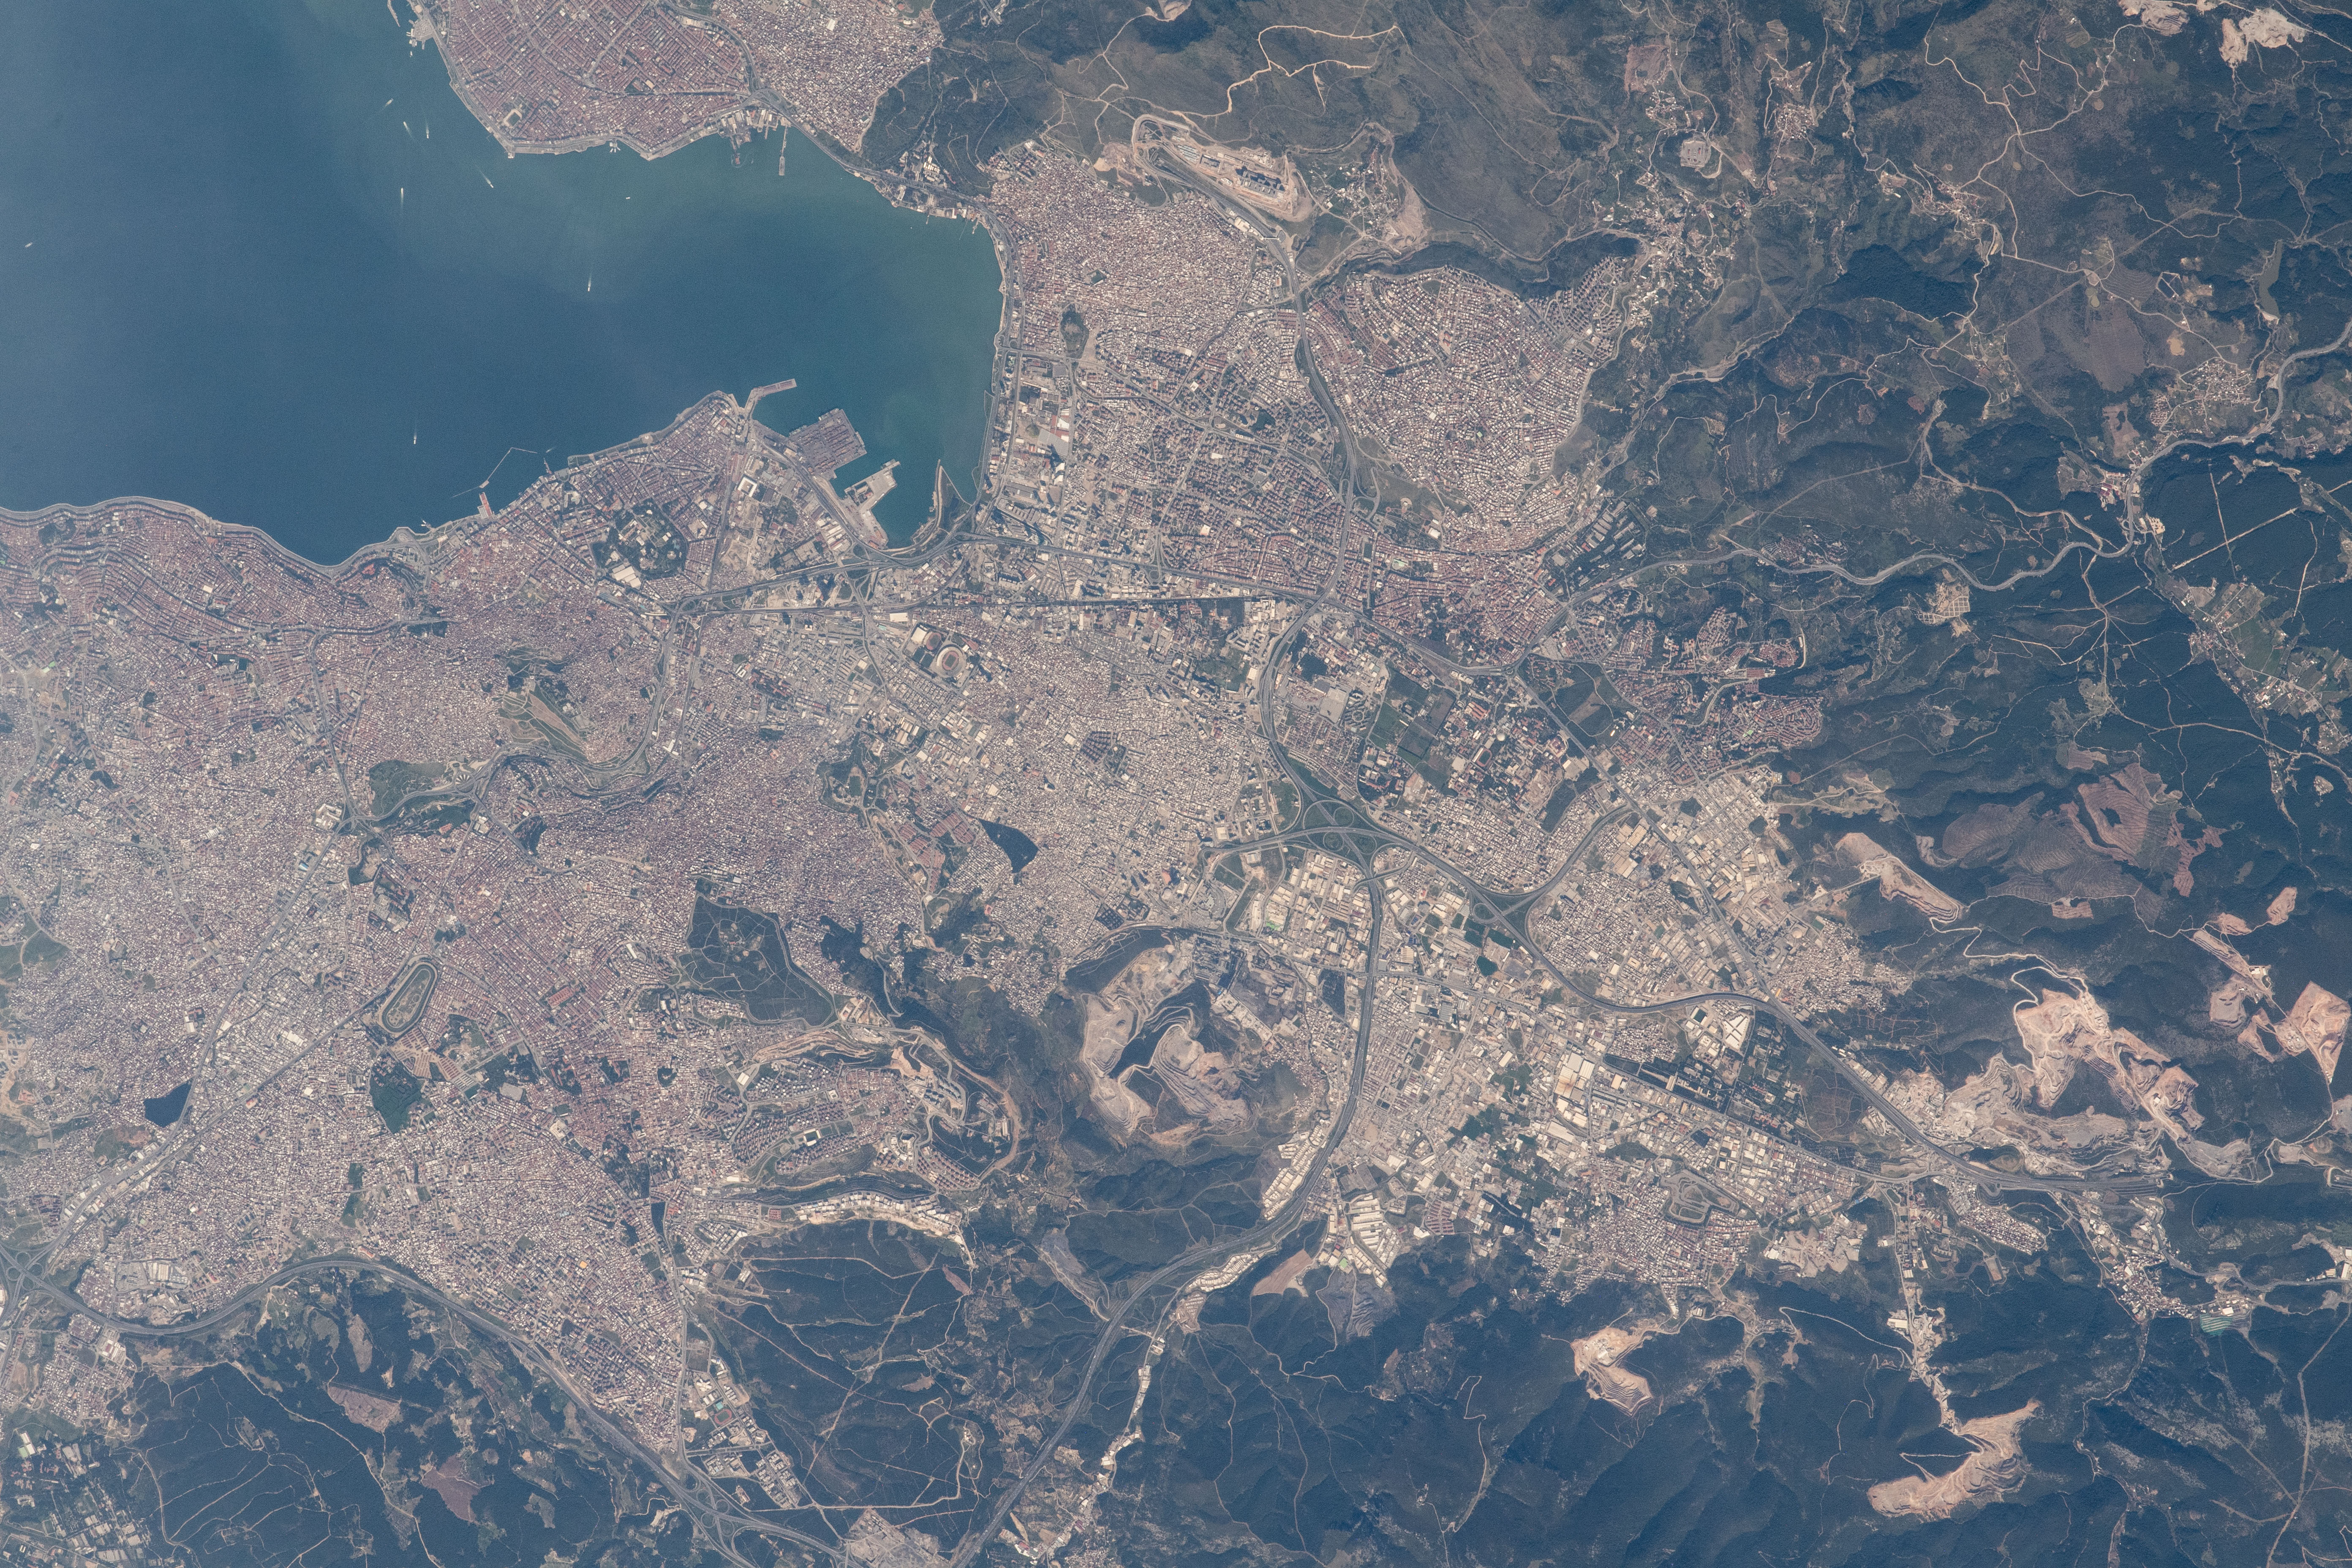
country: TURKEY
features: IZMIR TICARET ODASI HATIRA ORMANI, NASRETTIN HOCA PARKI
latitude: 38.4
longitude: 27.1
